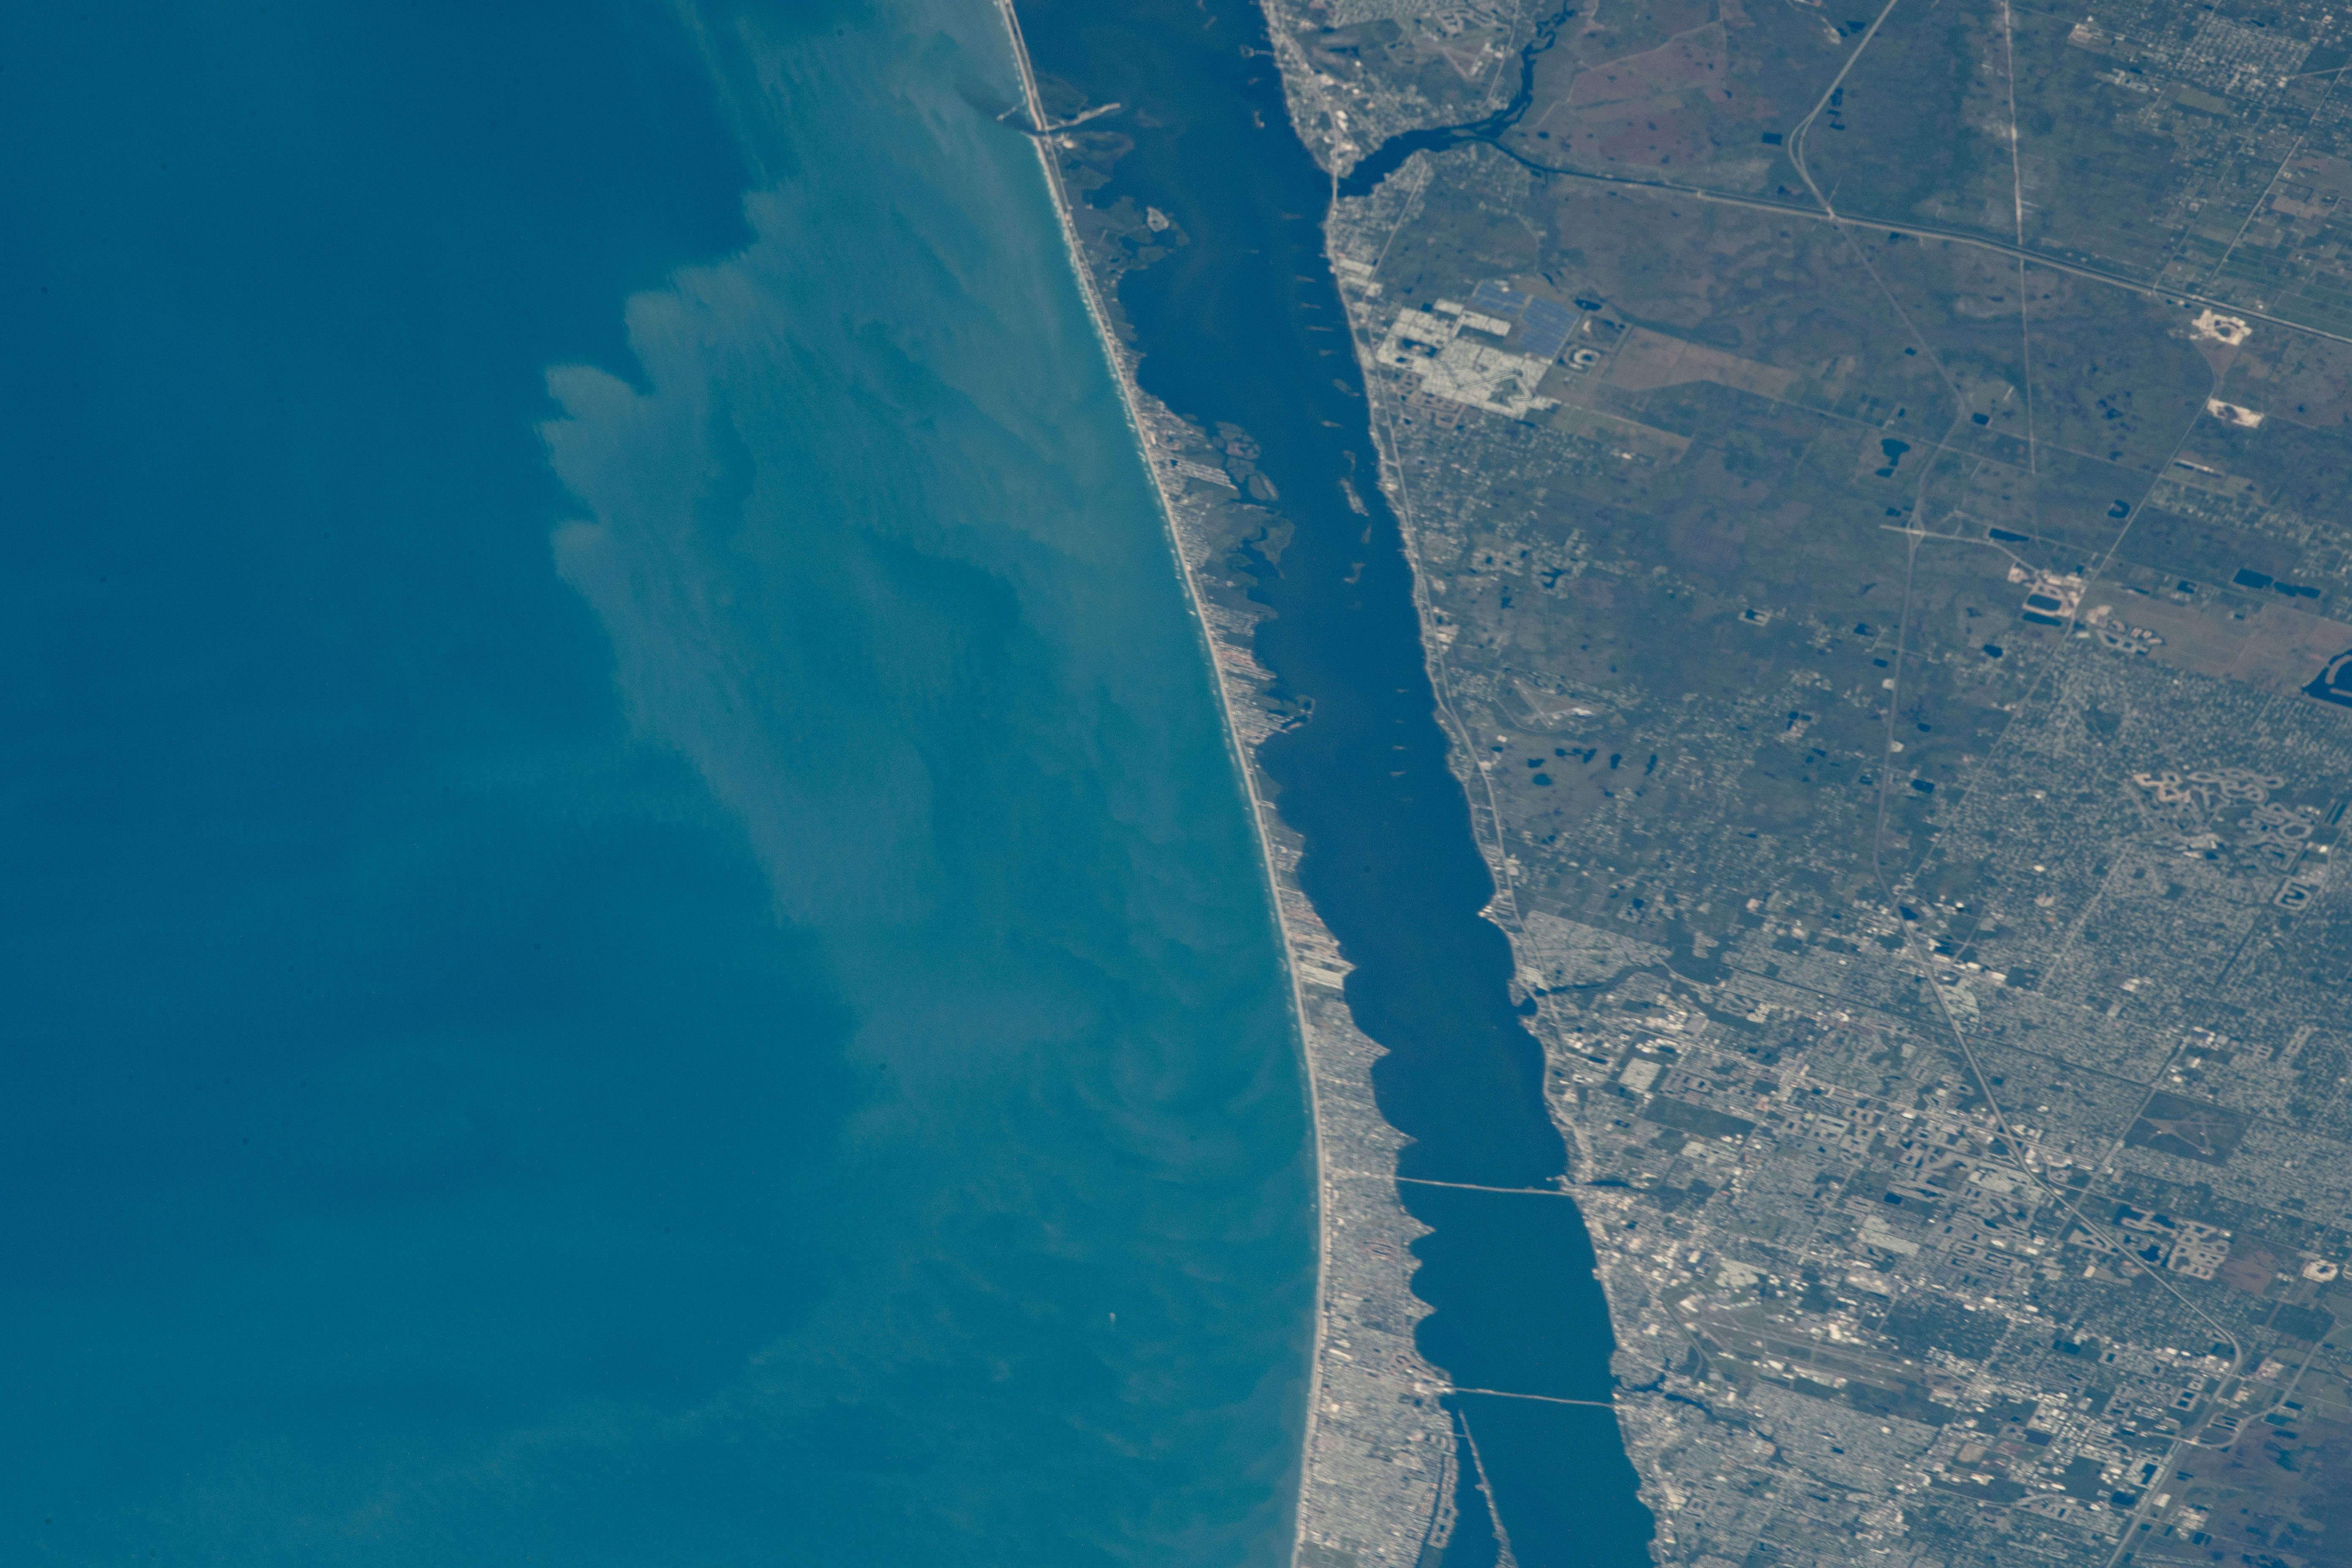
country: USA-FLORIDA
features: INDIAN RIVER, MELBOURNE BEACH
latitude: 28.0
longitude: -80.6
